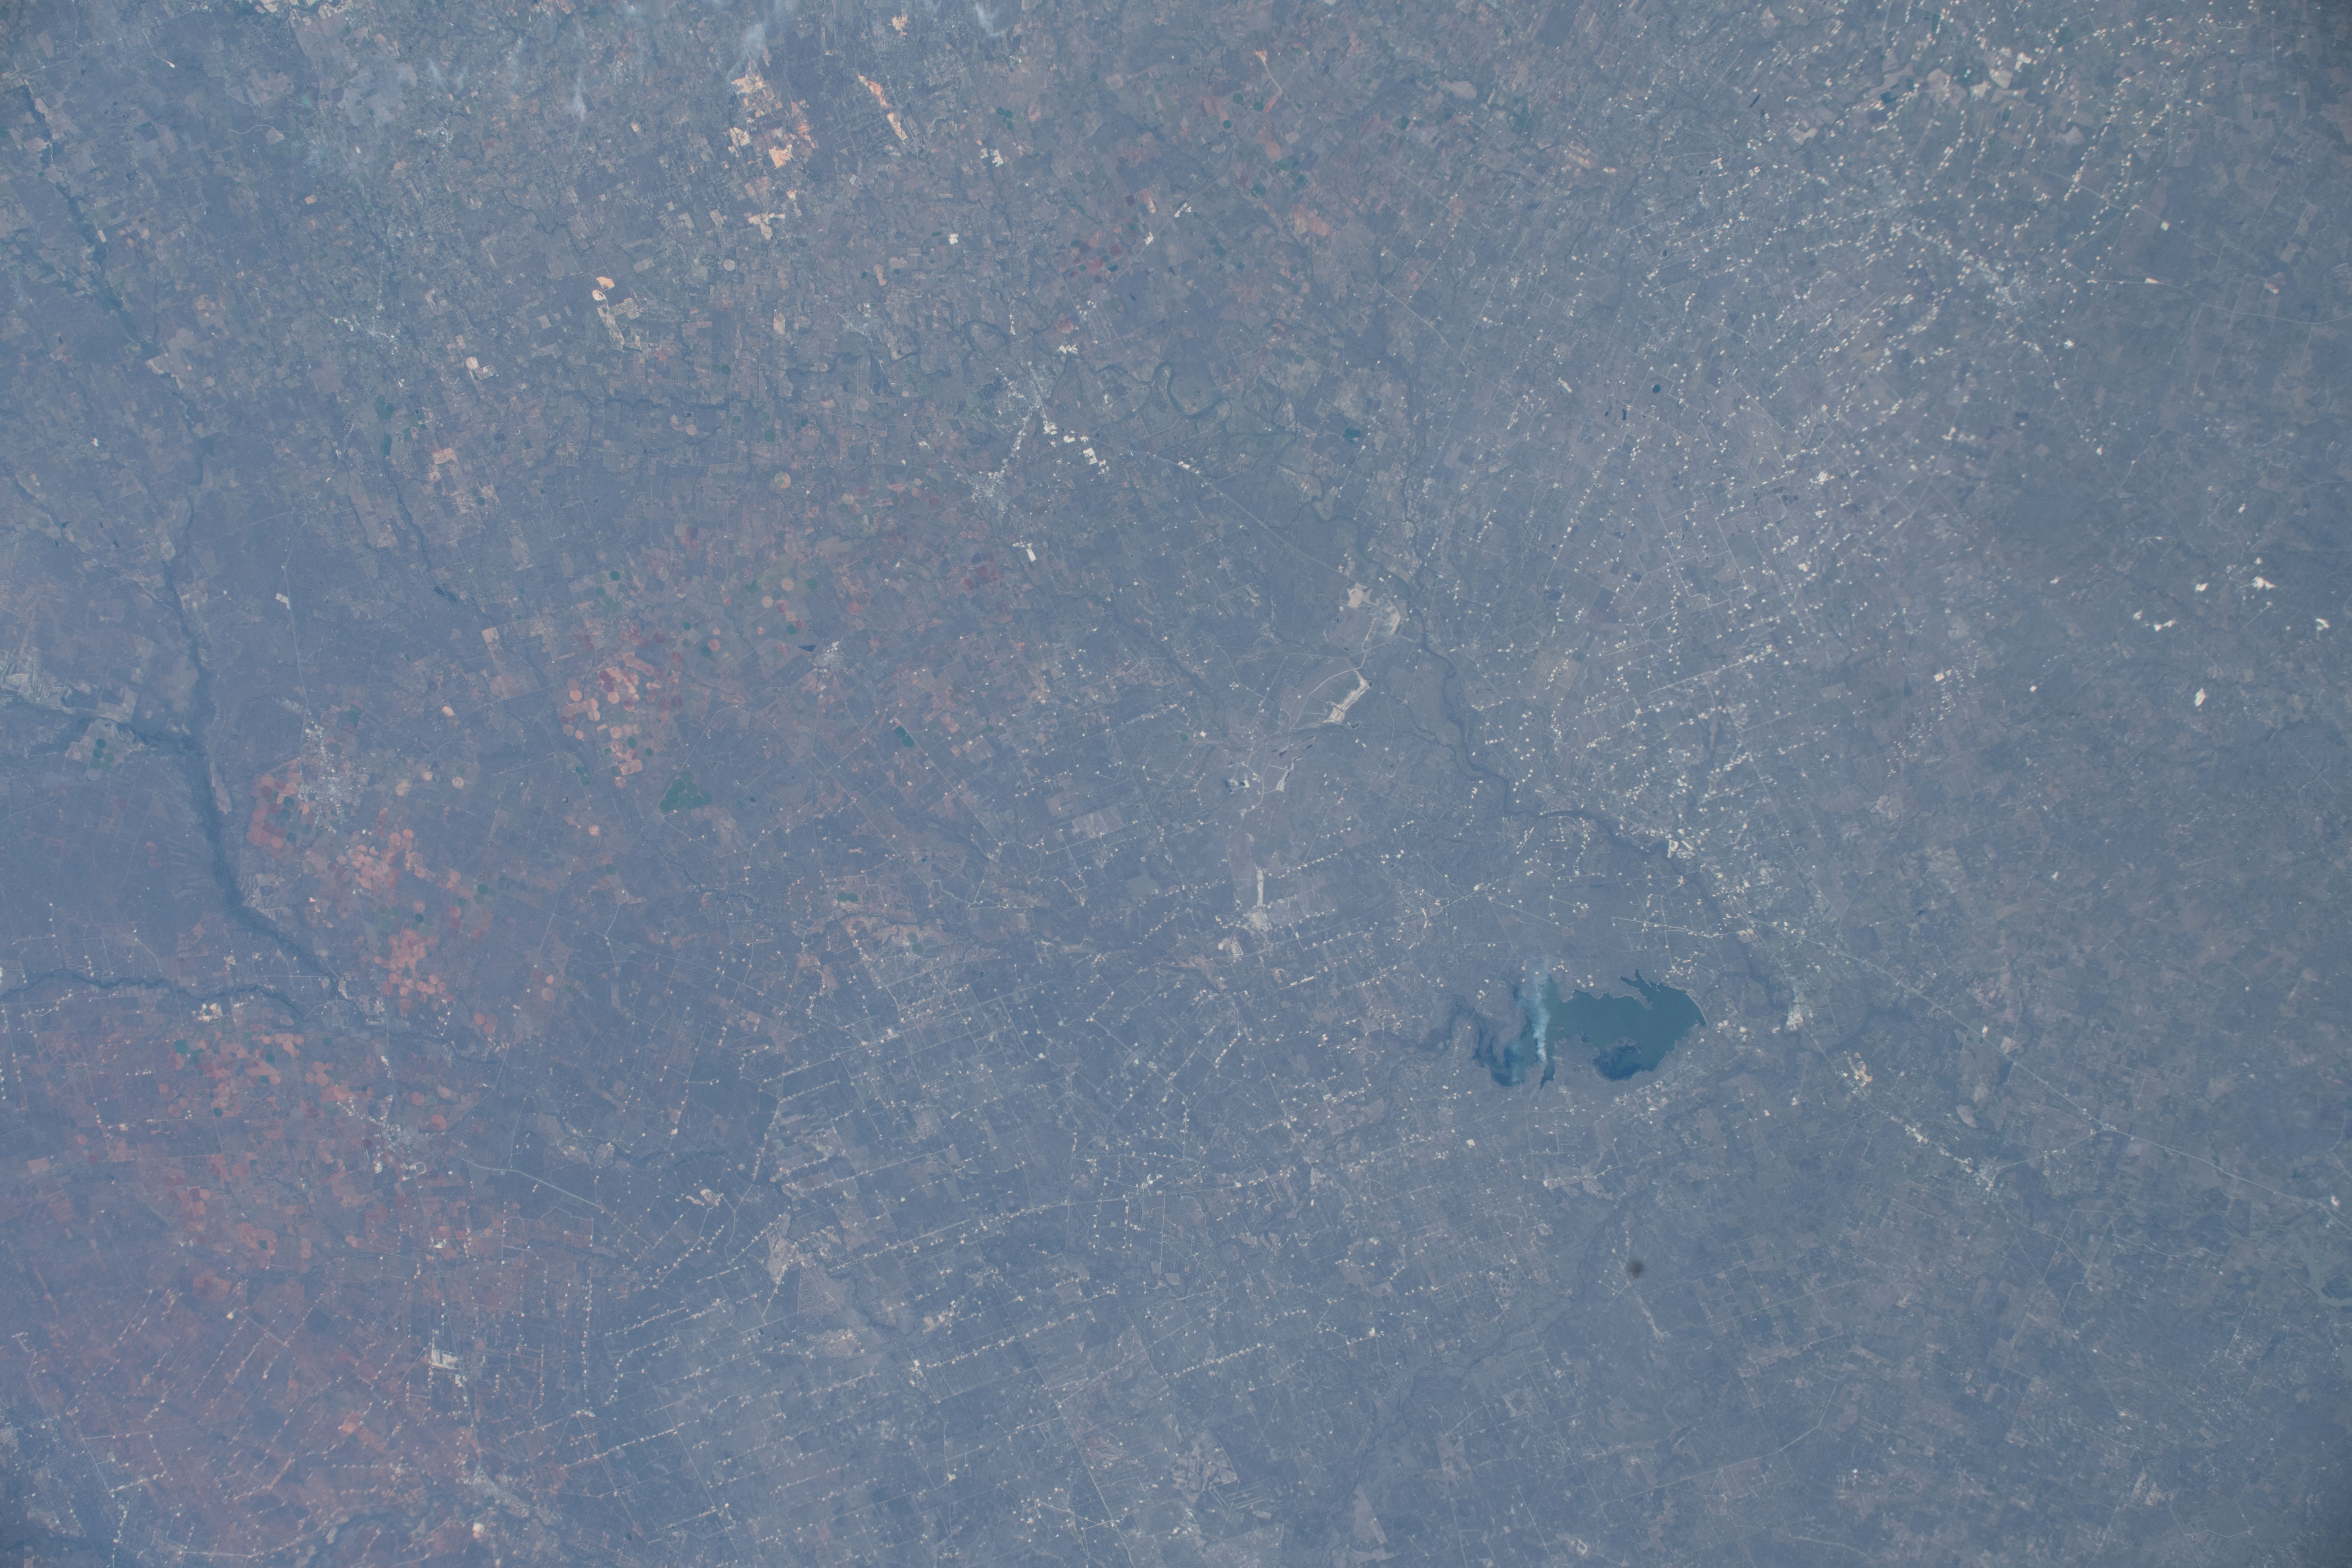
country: USA-TEXAS
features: ATACOSA RIVER, CHOKE CANYON RESERVOIR
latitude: 28.7
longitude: -98.5
